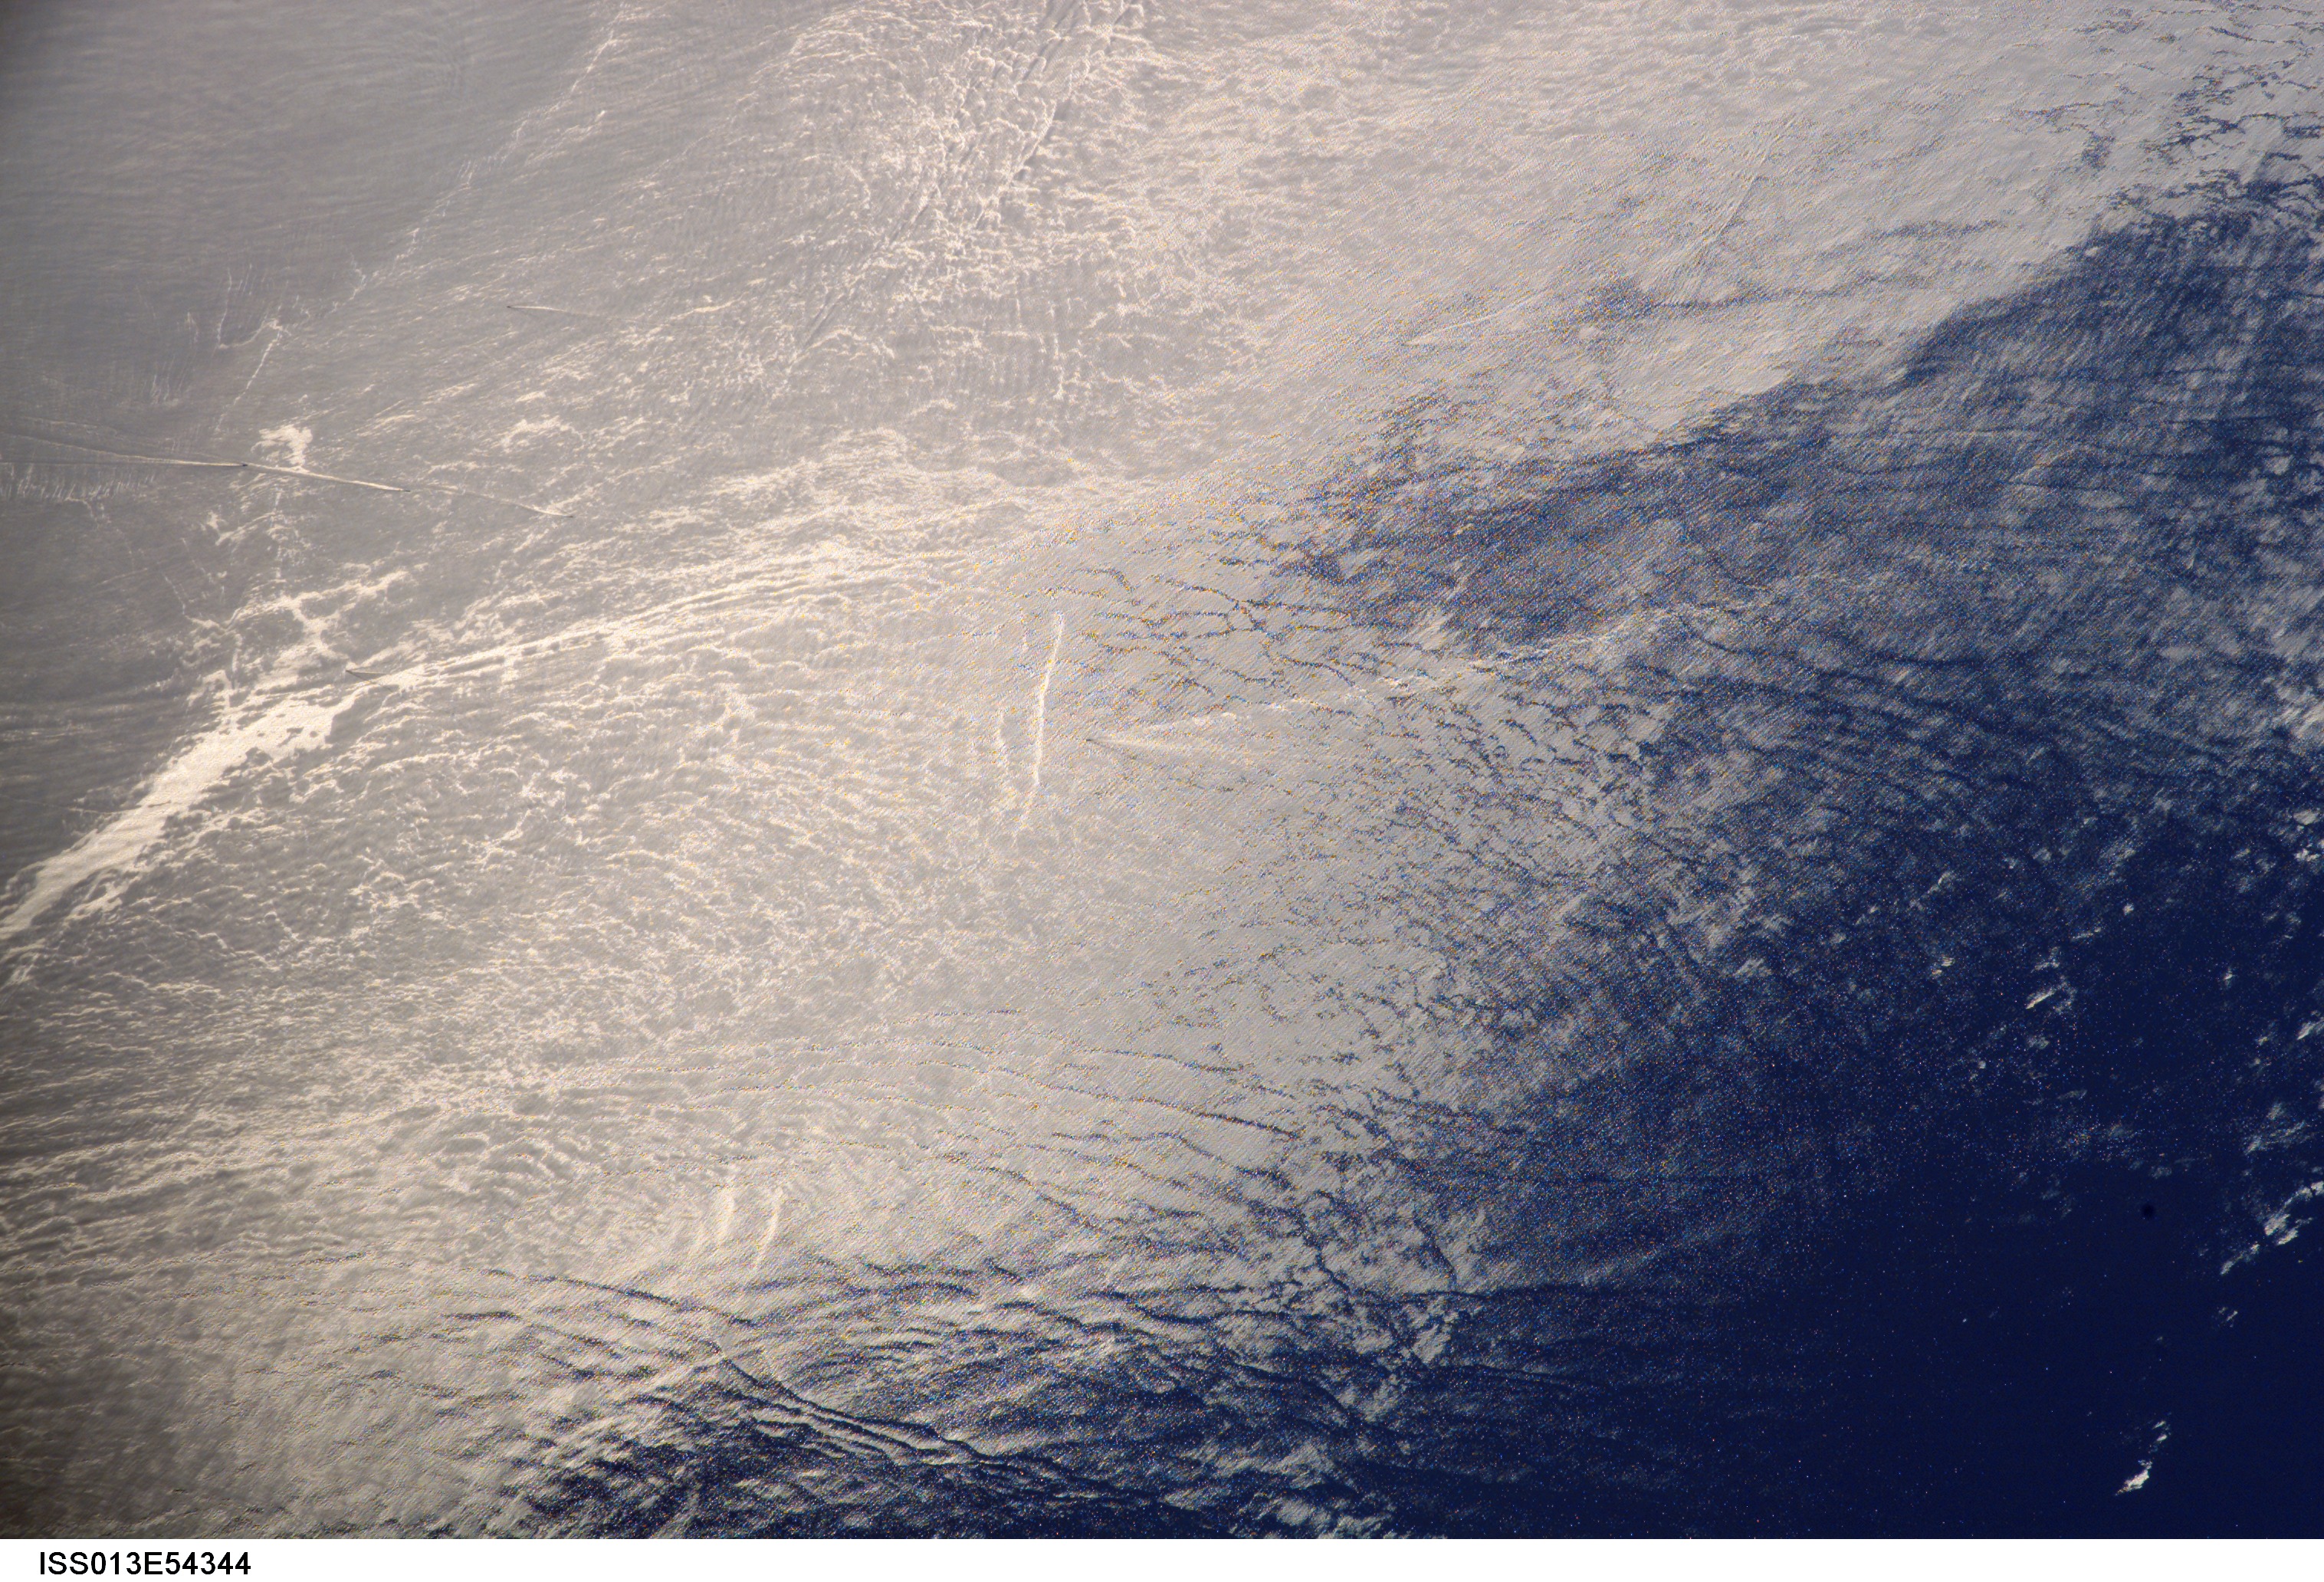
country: CHINA
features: SUNGLINT, SOUTH CHINA SEA
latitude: 21.2
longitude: 110.8
